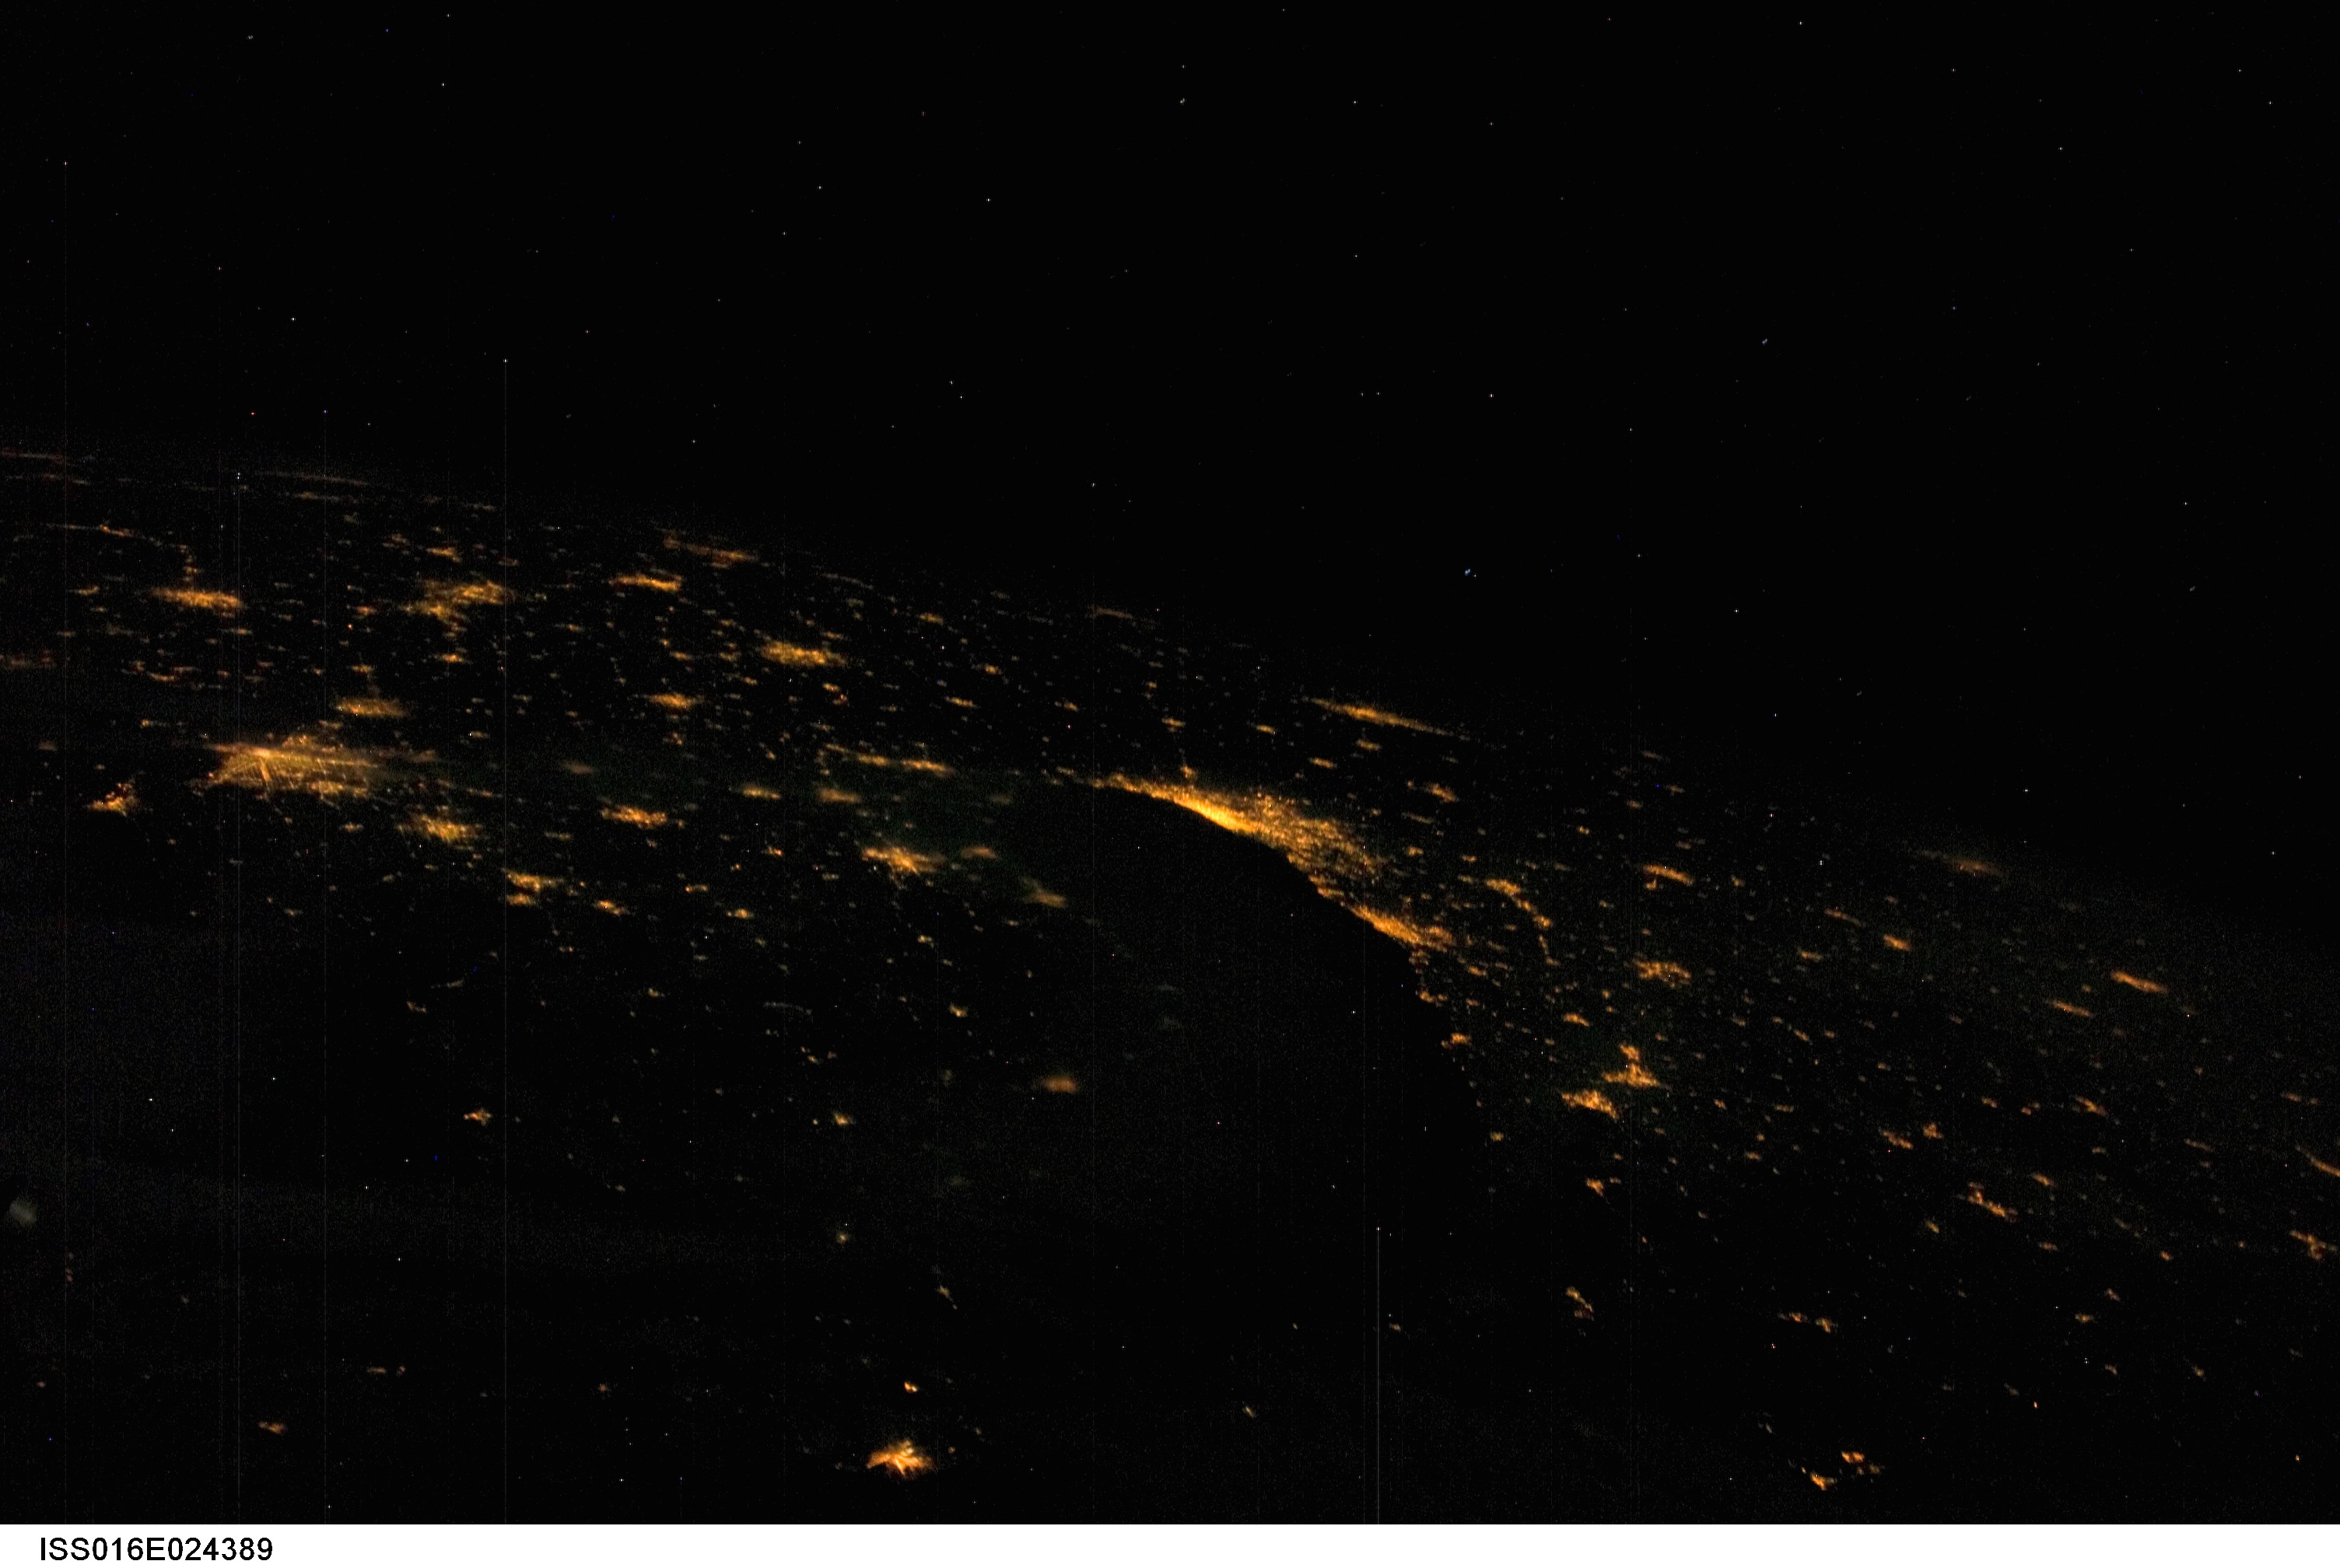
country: USA-INDIANA
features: PAN-U. S. MIDWEST AT NIGHT
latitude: 41.5
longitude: -87.5
